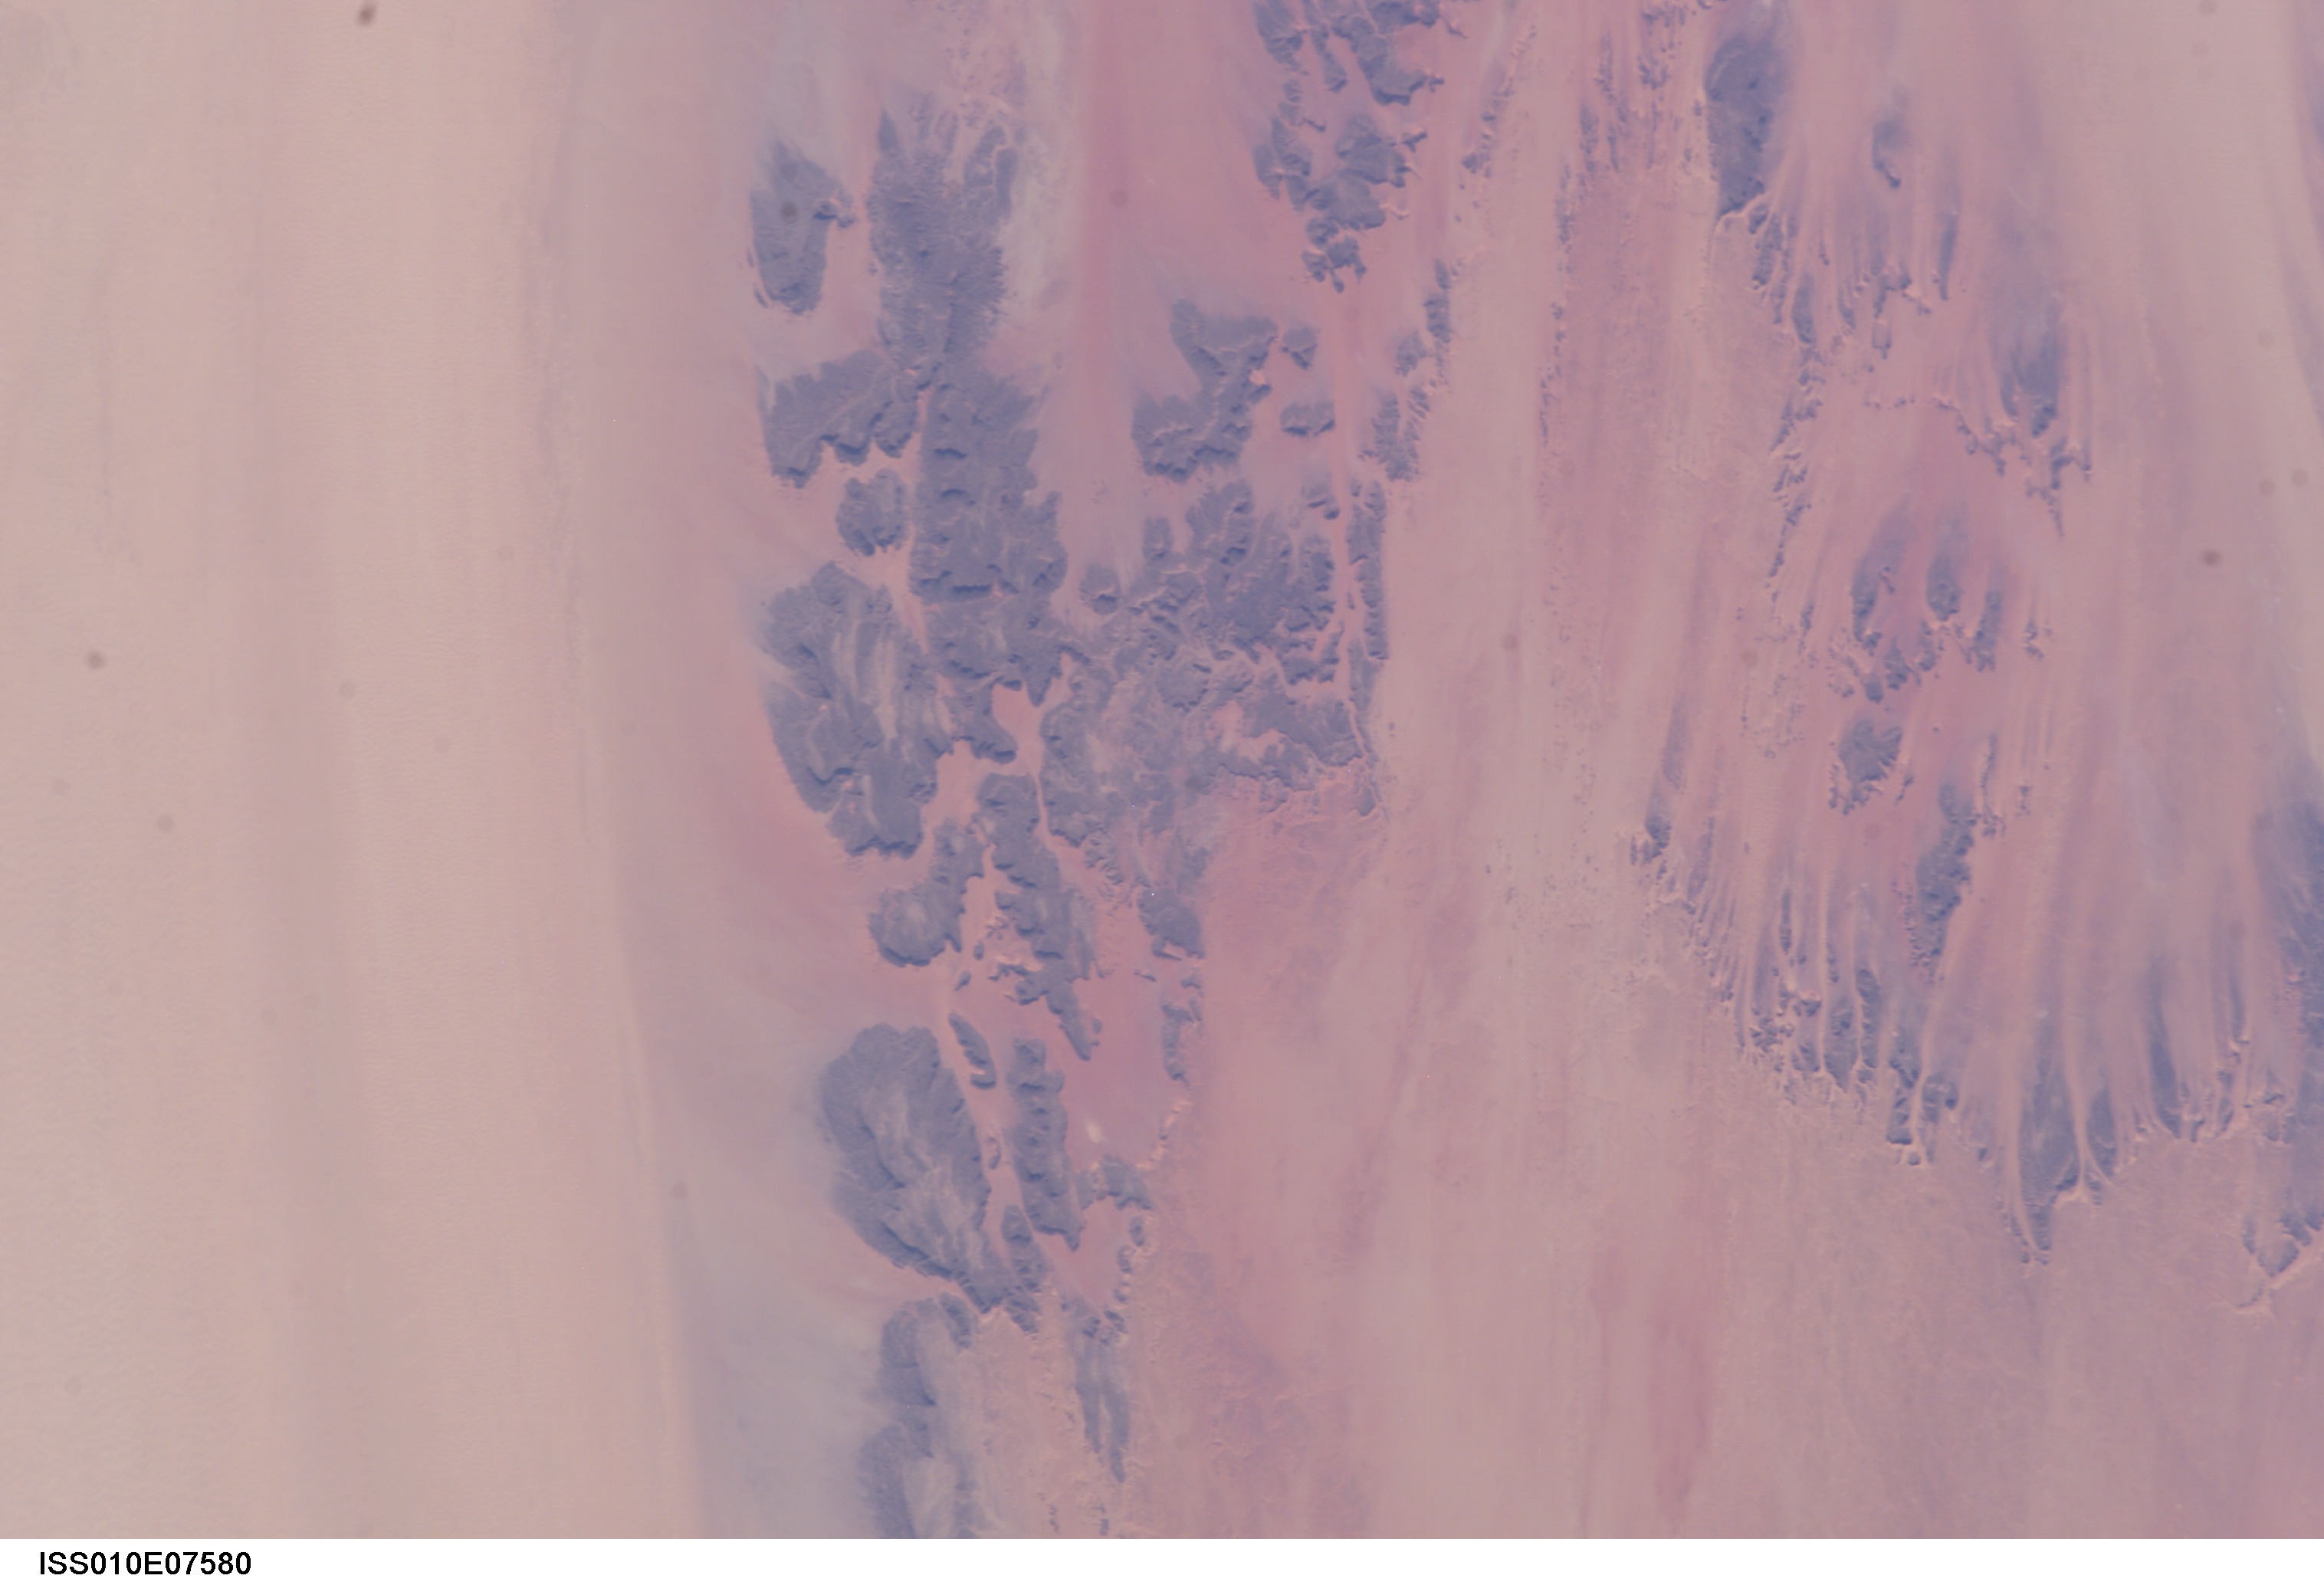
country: CHAD
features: TAGOULICHA RIDGE, MOURDI DEP.
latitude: 18.5
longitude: 23.0
